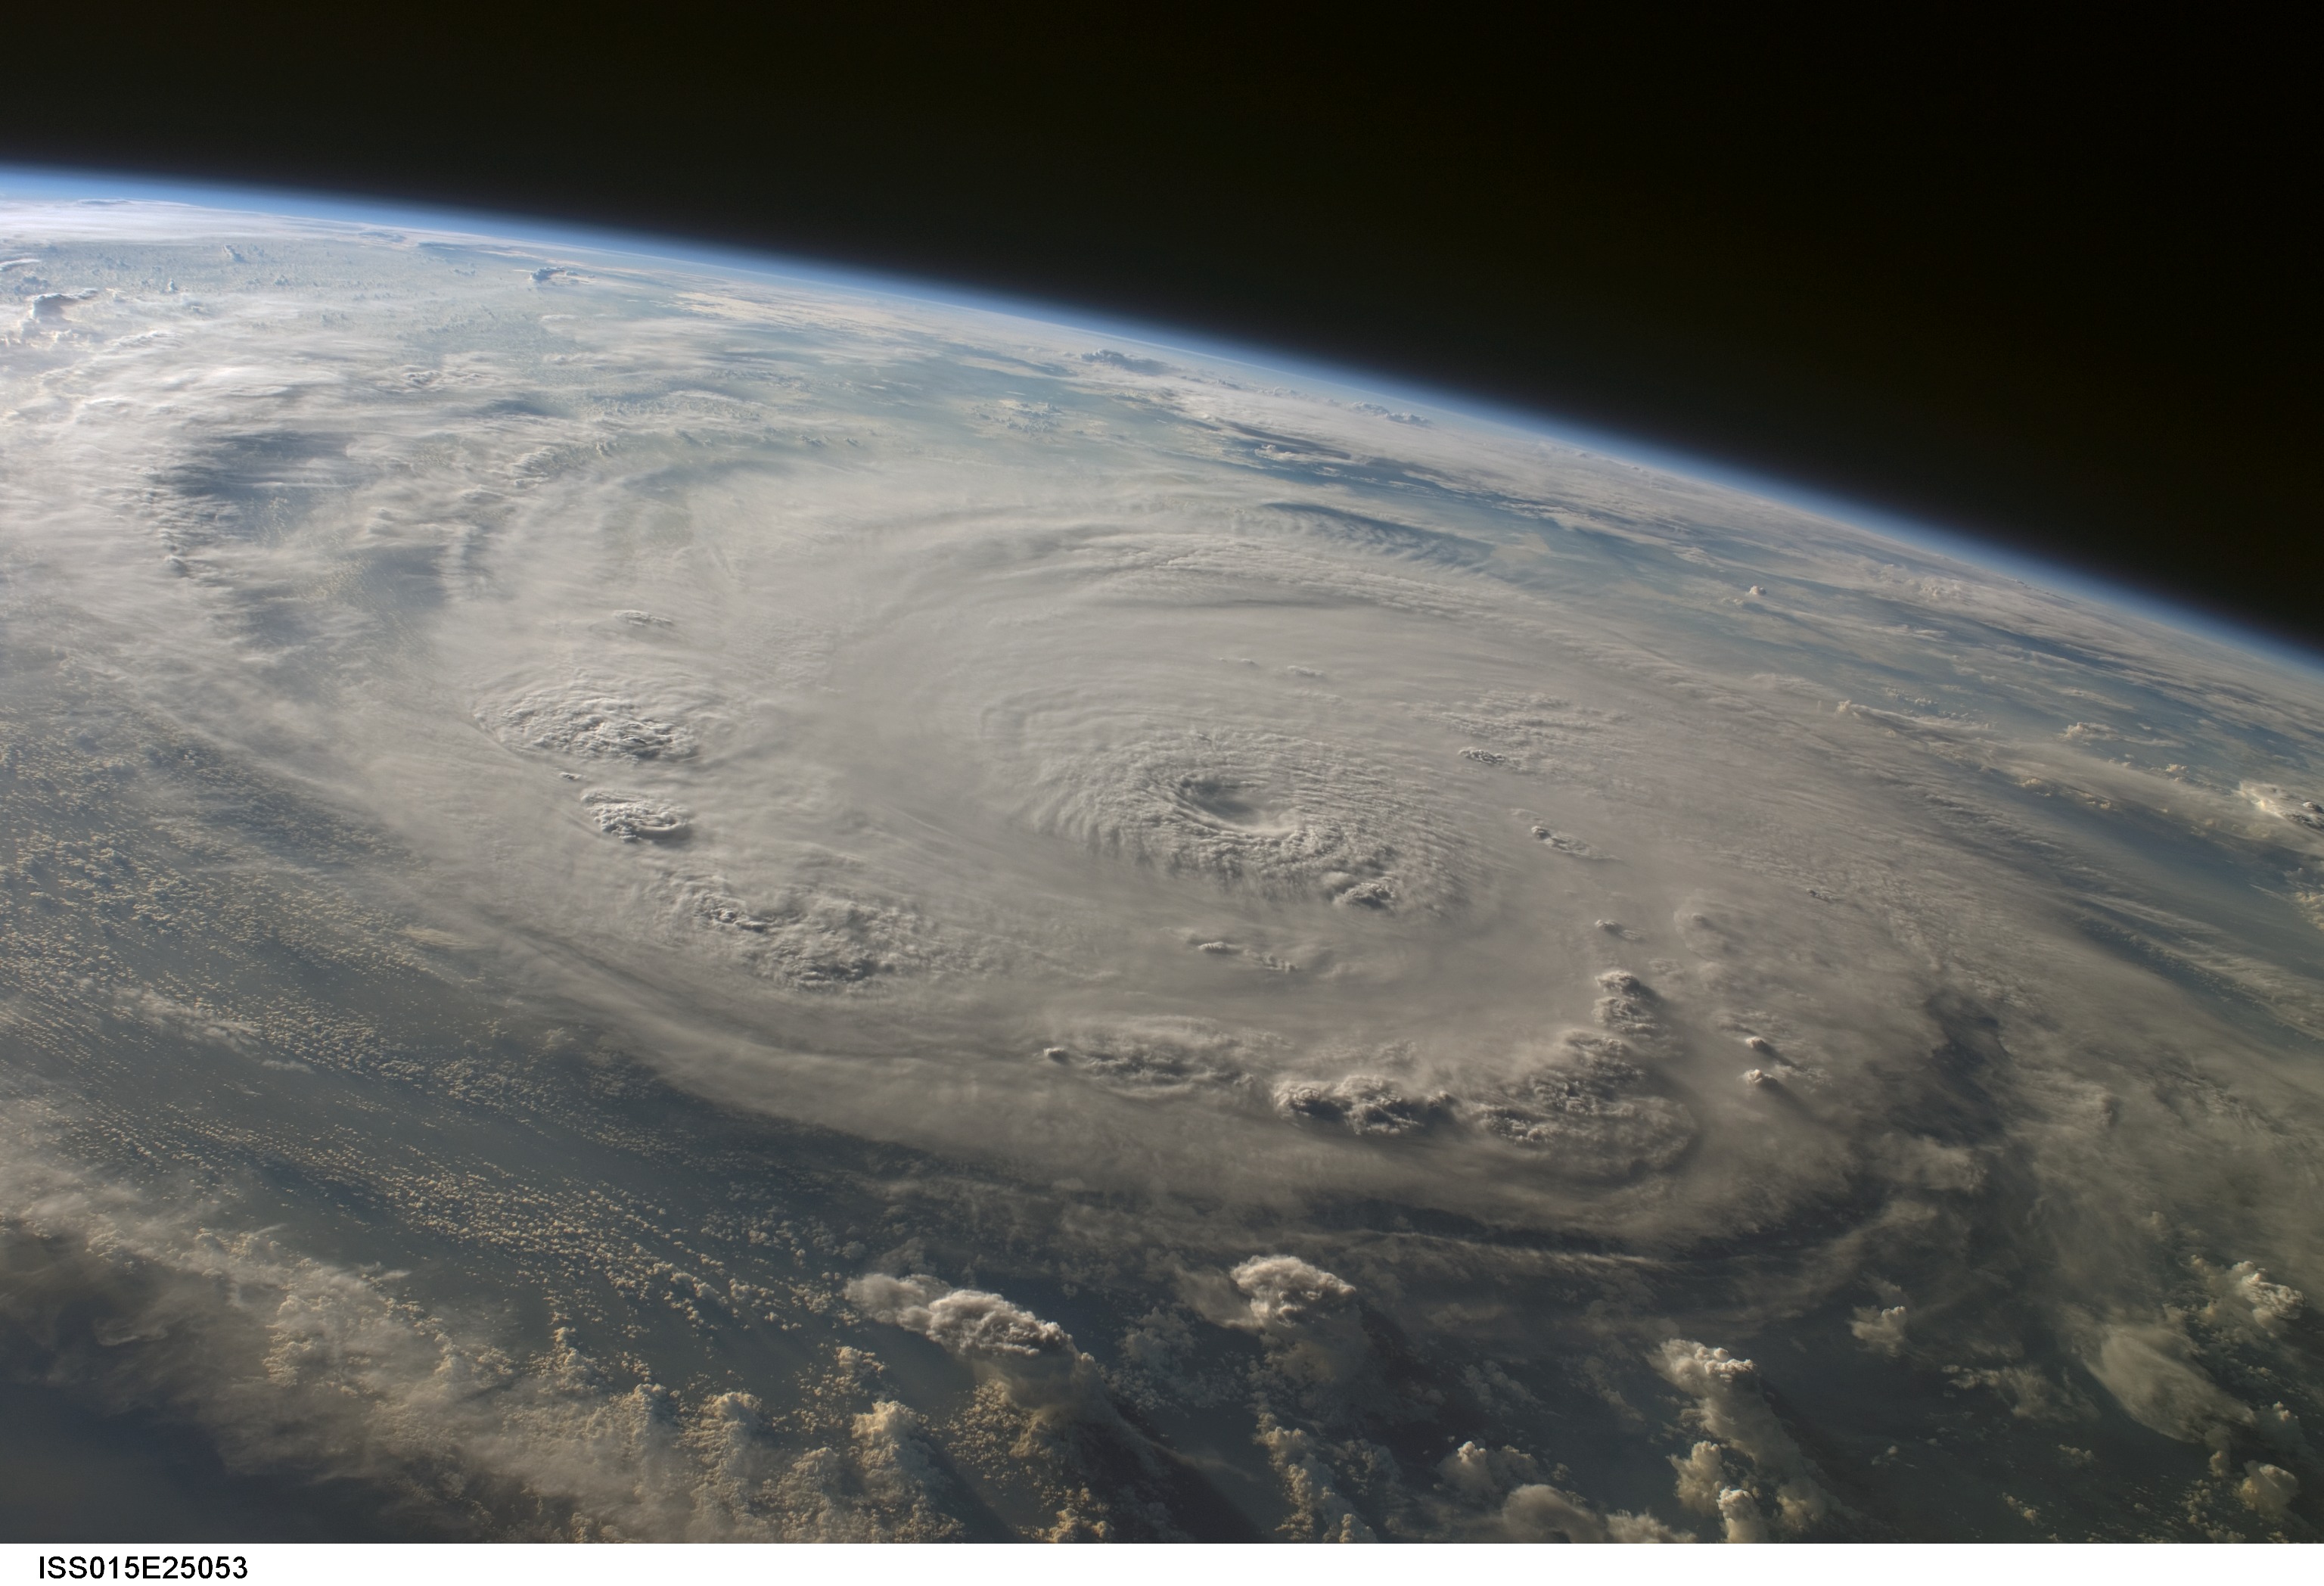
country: CARIBBEAN SEA
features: PAN-HURRICANE FELIX, EYE, BANDS
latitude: 14.2
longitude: -76.9
